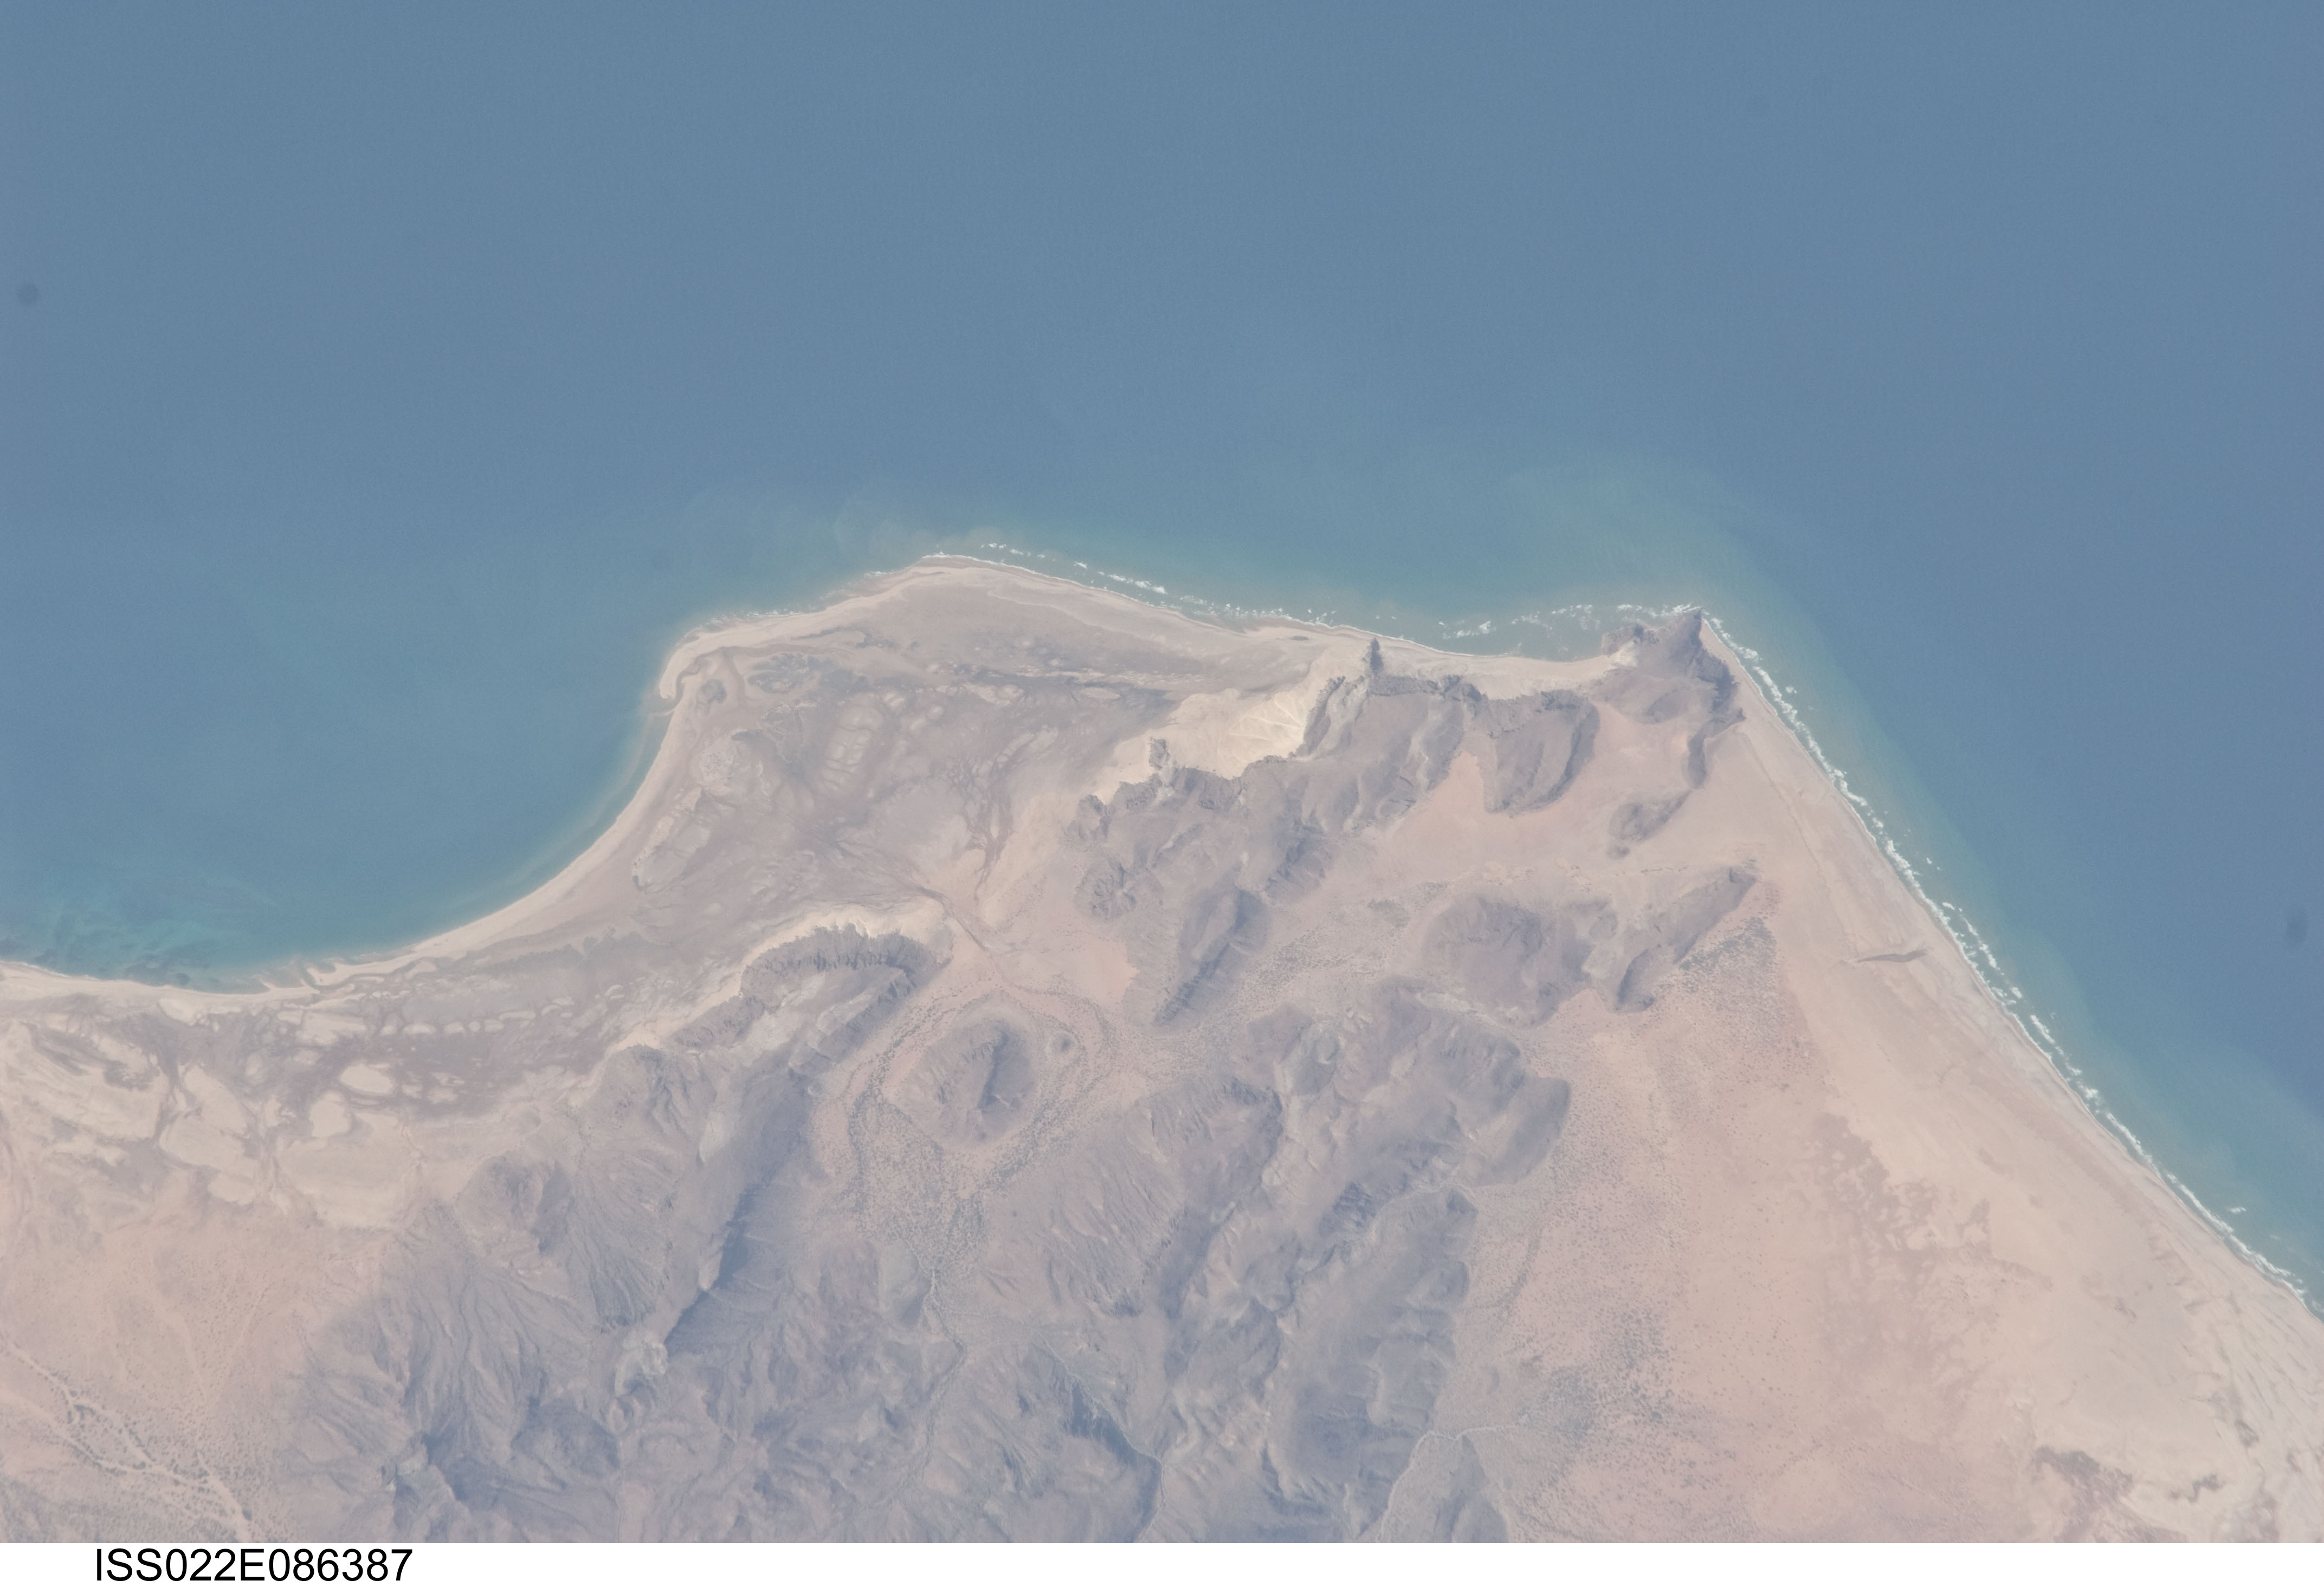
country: SOMALIA
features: C. KHANSIIR, COASTLINE, MTS.
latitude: 10.9
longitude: 45.8
